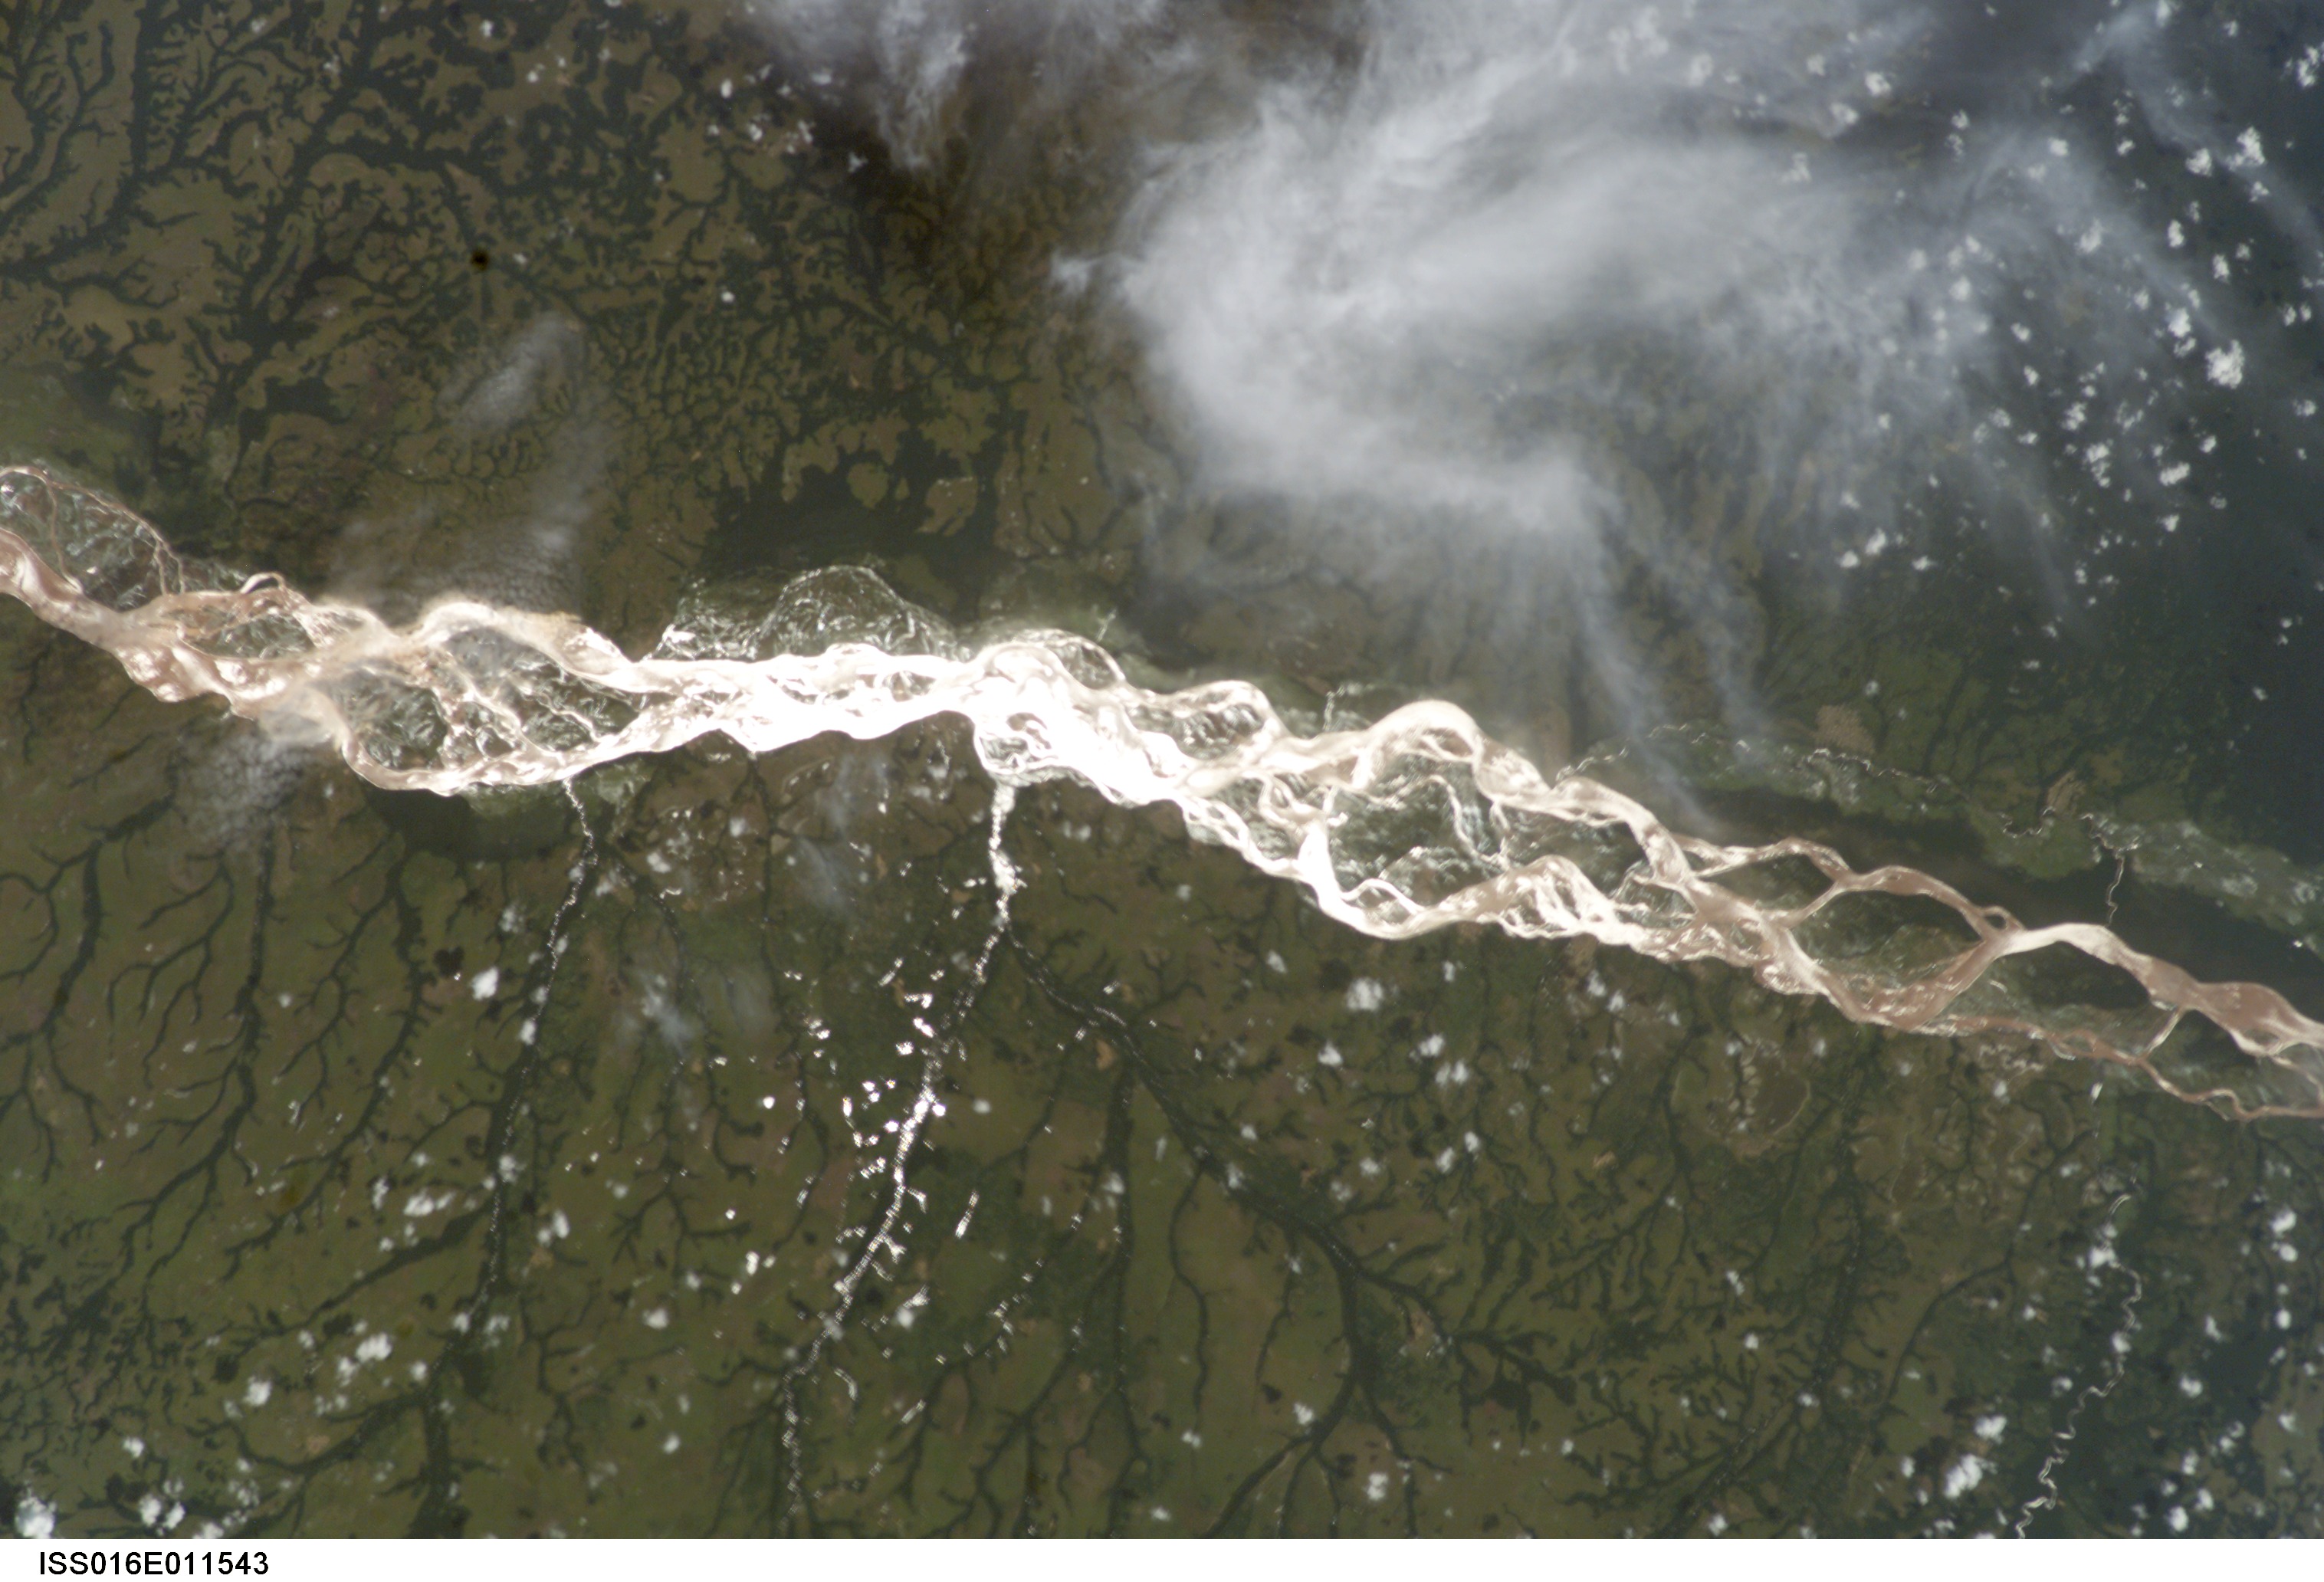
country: DEM. REP. OF CONGO
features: KASAI R., SUNGLINT, PANA-OTRACO
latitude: -3.5
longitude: 18.5
